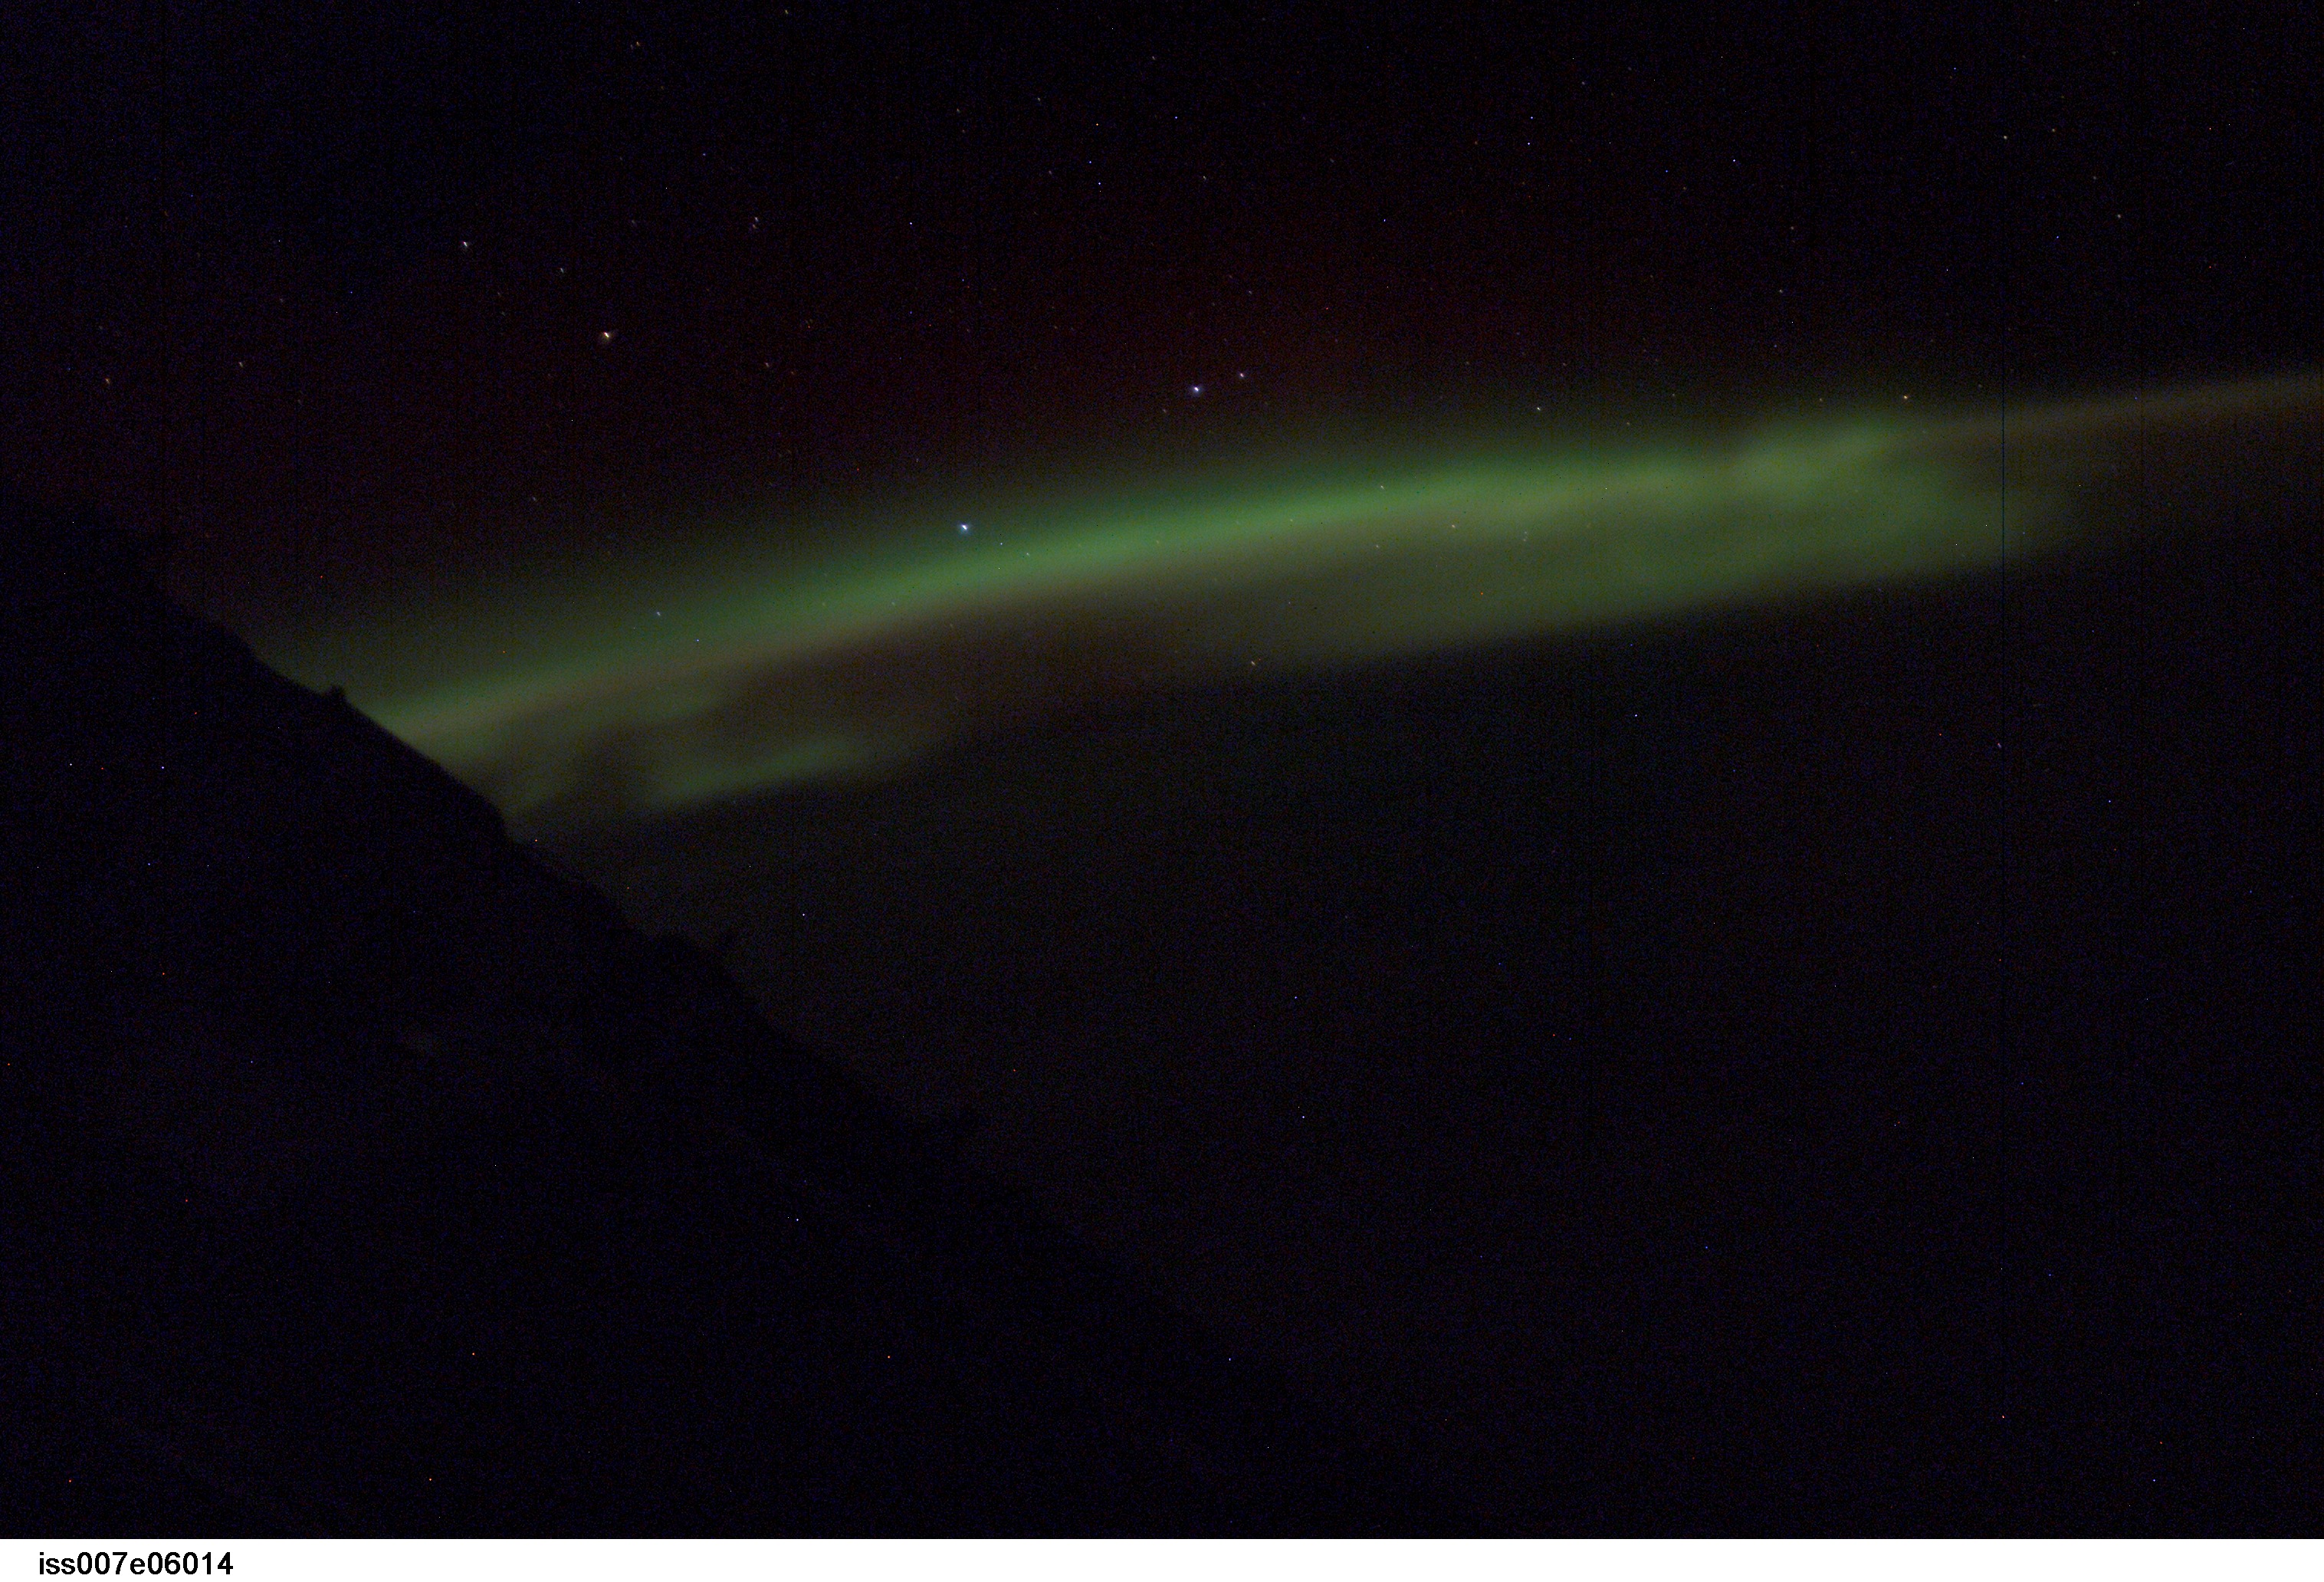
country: AURORA
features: AURORA AUSTRALIS, ISS, STARS
